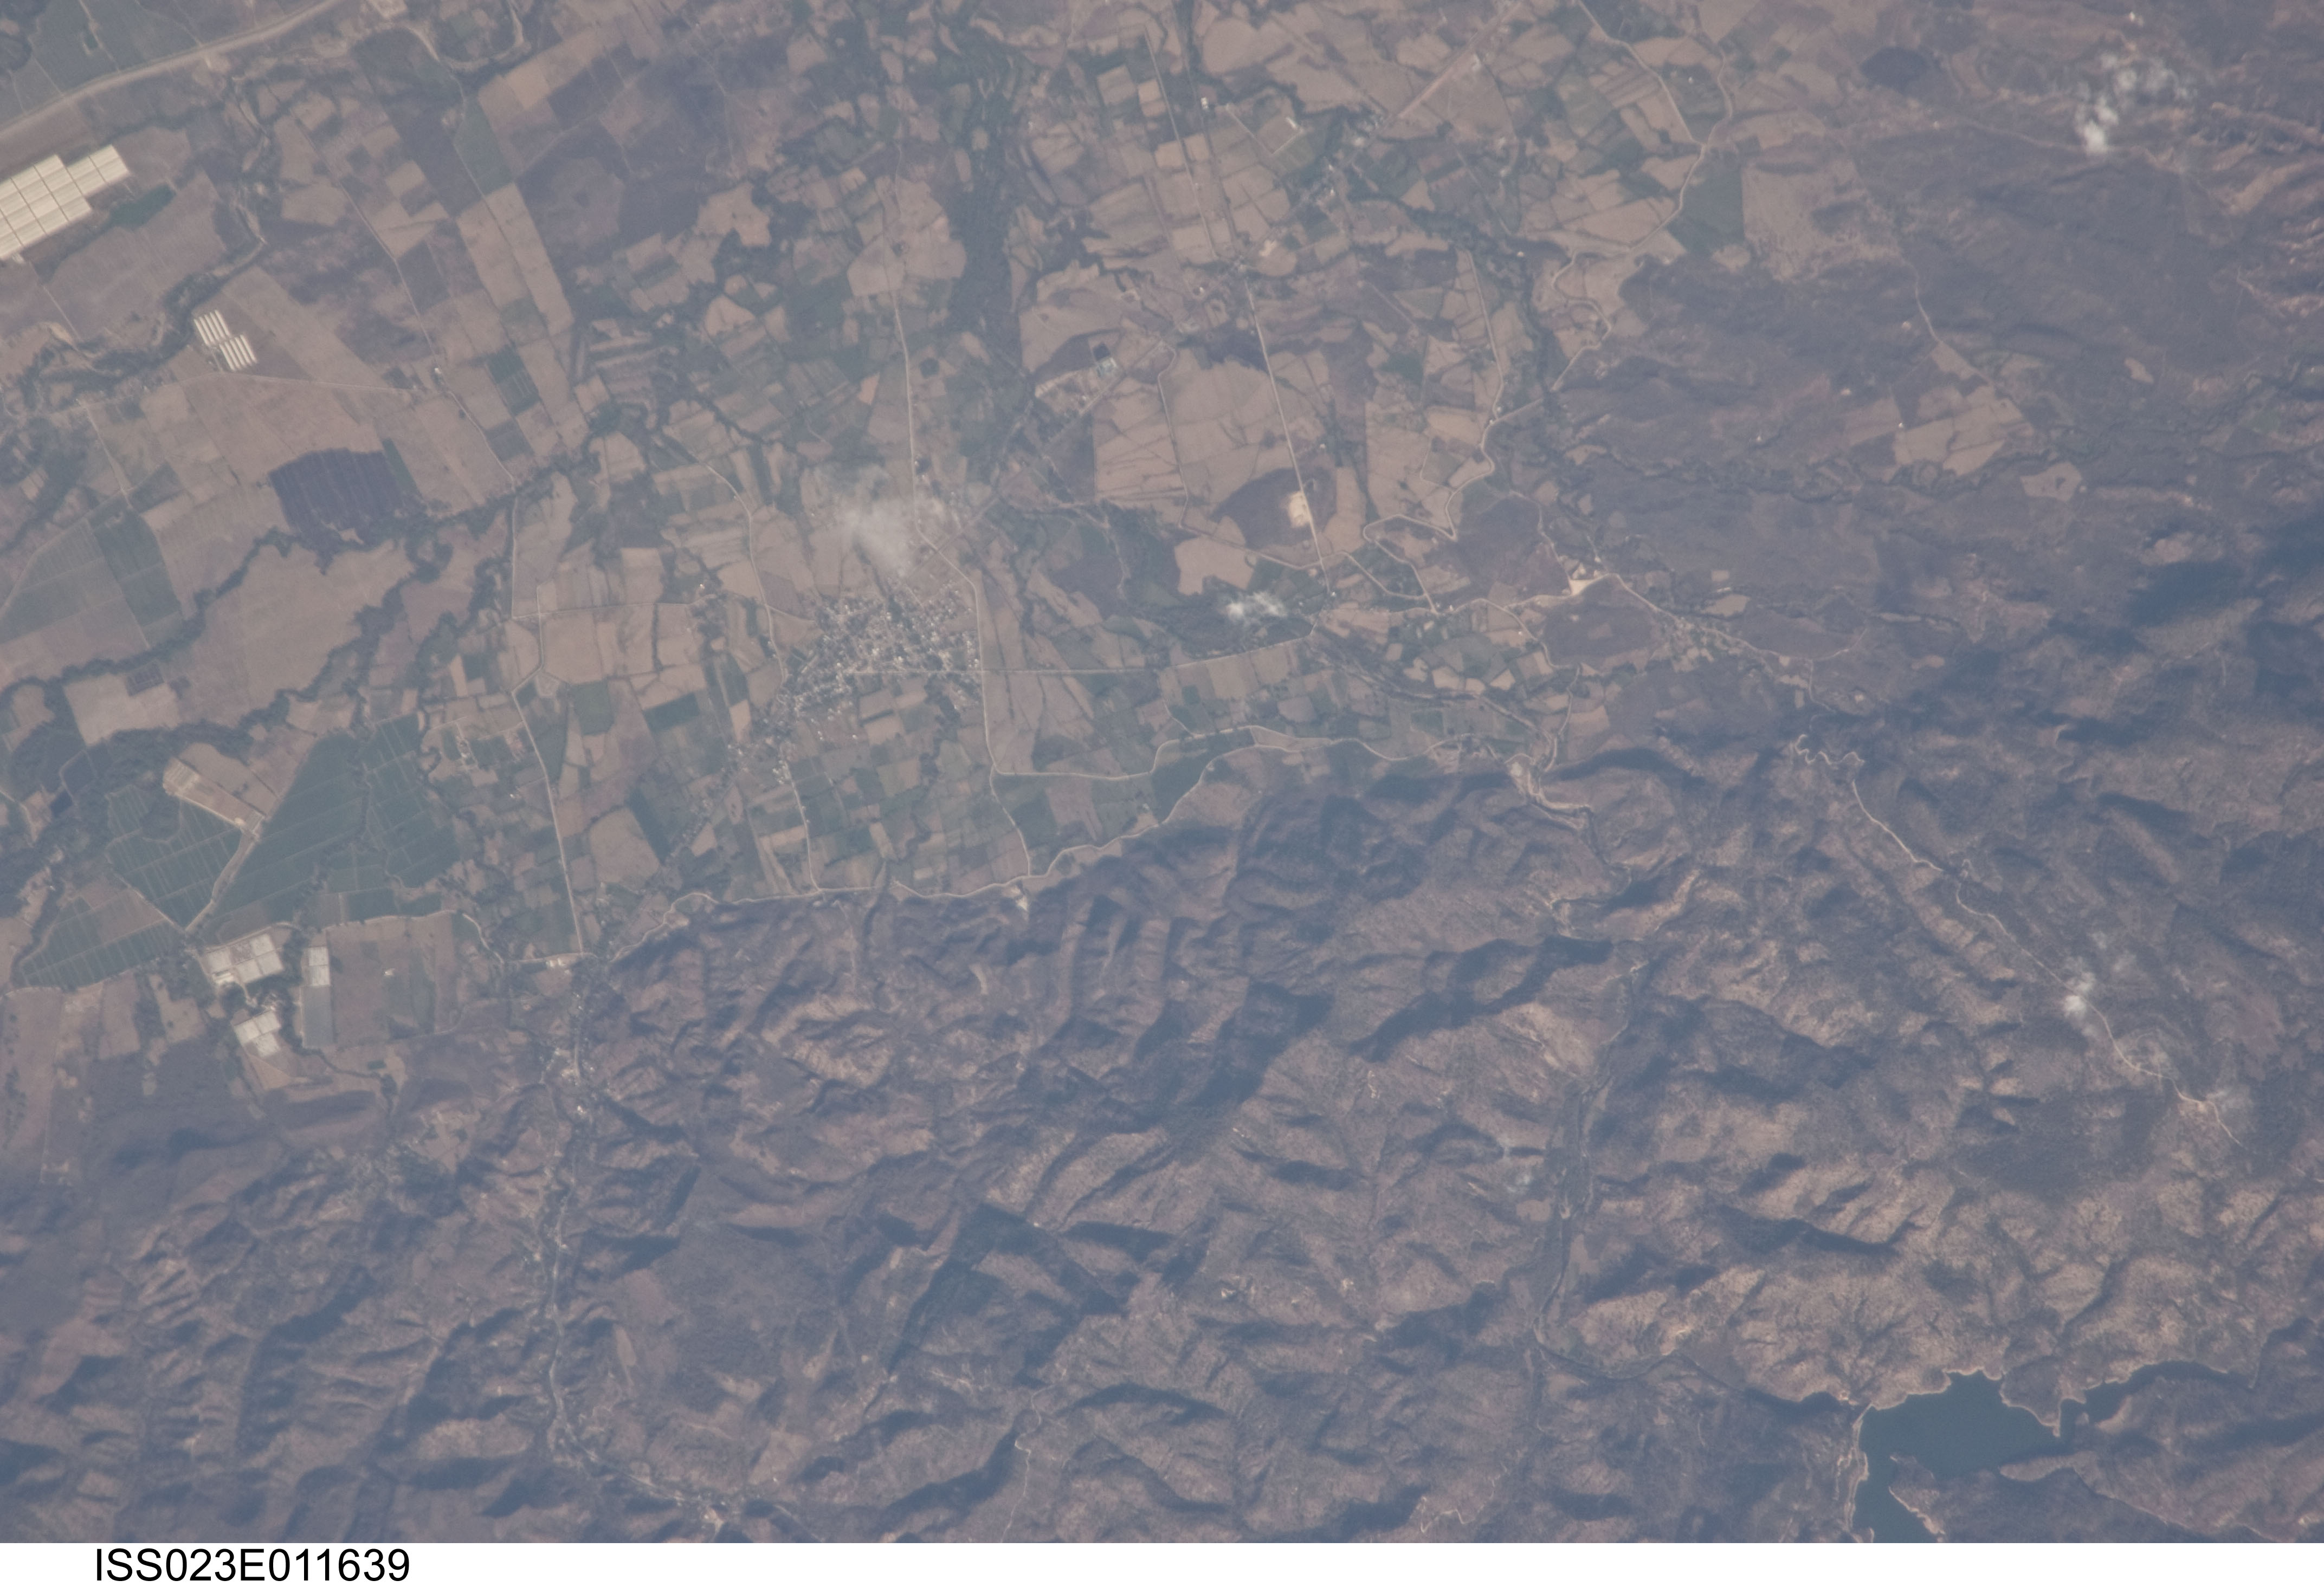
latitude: 14.3
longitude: -87.5
